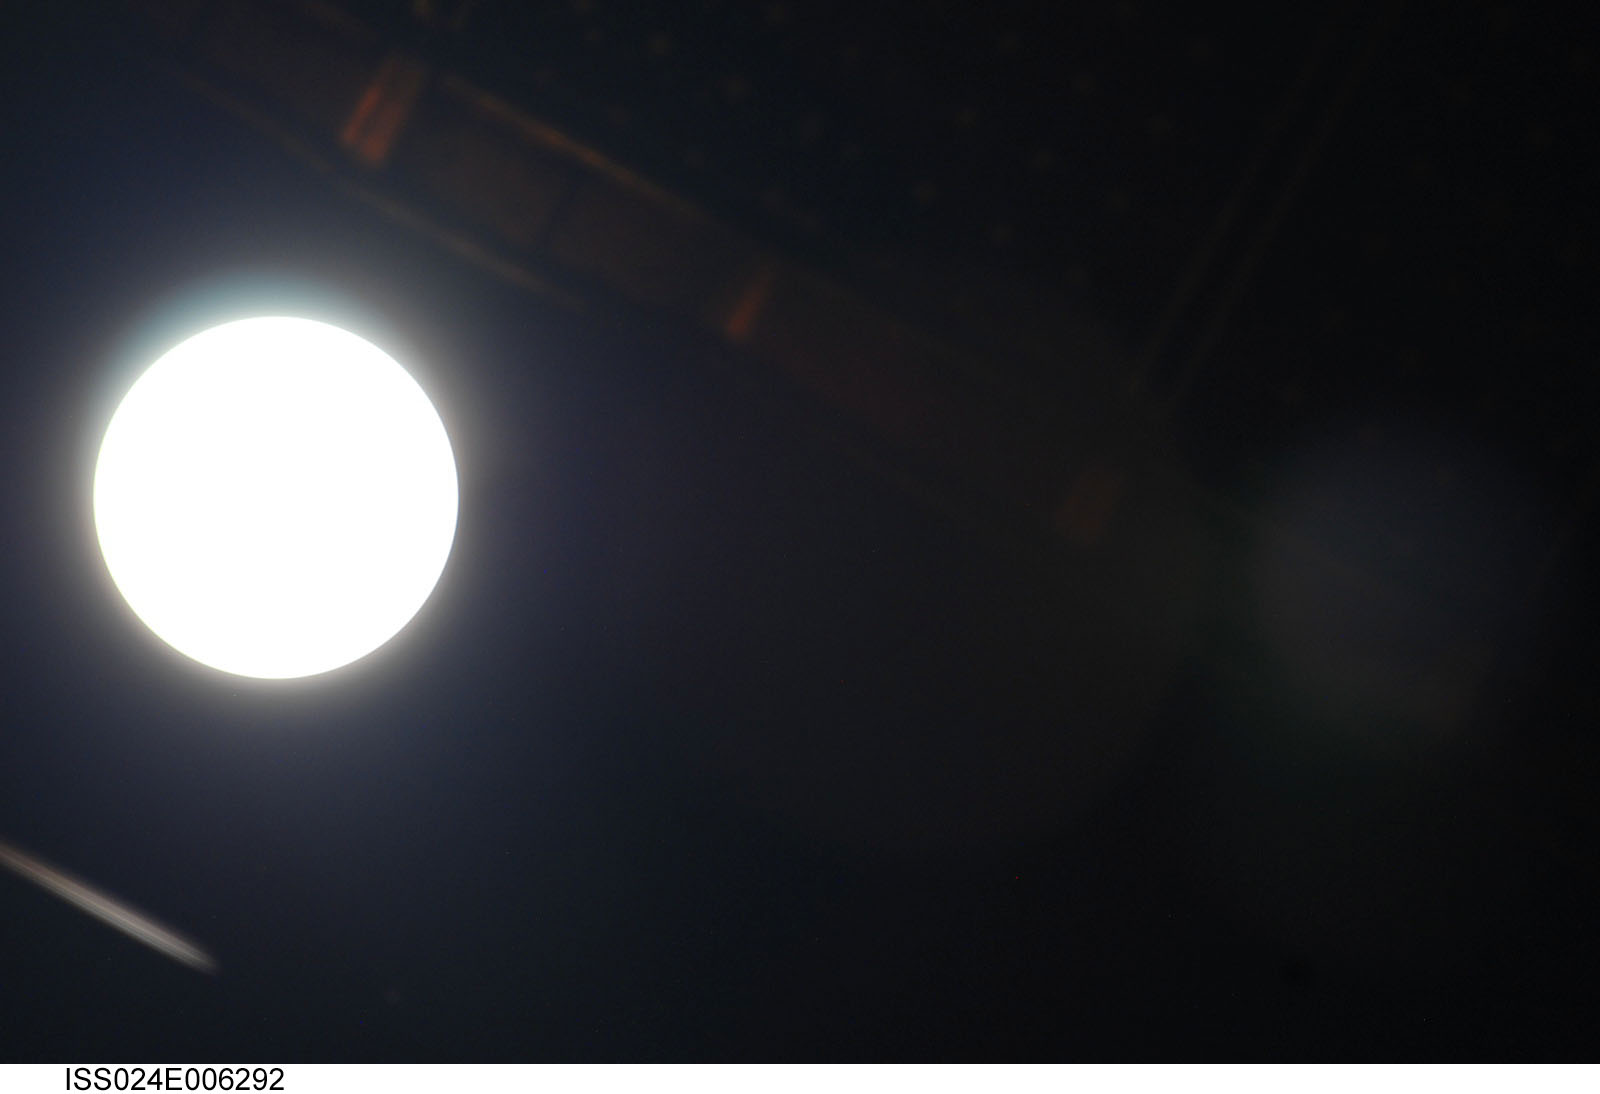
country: PACIFIC OCEAN
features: PAN-SOLAR DISK, ISS STRUCTURES
